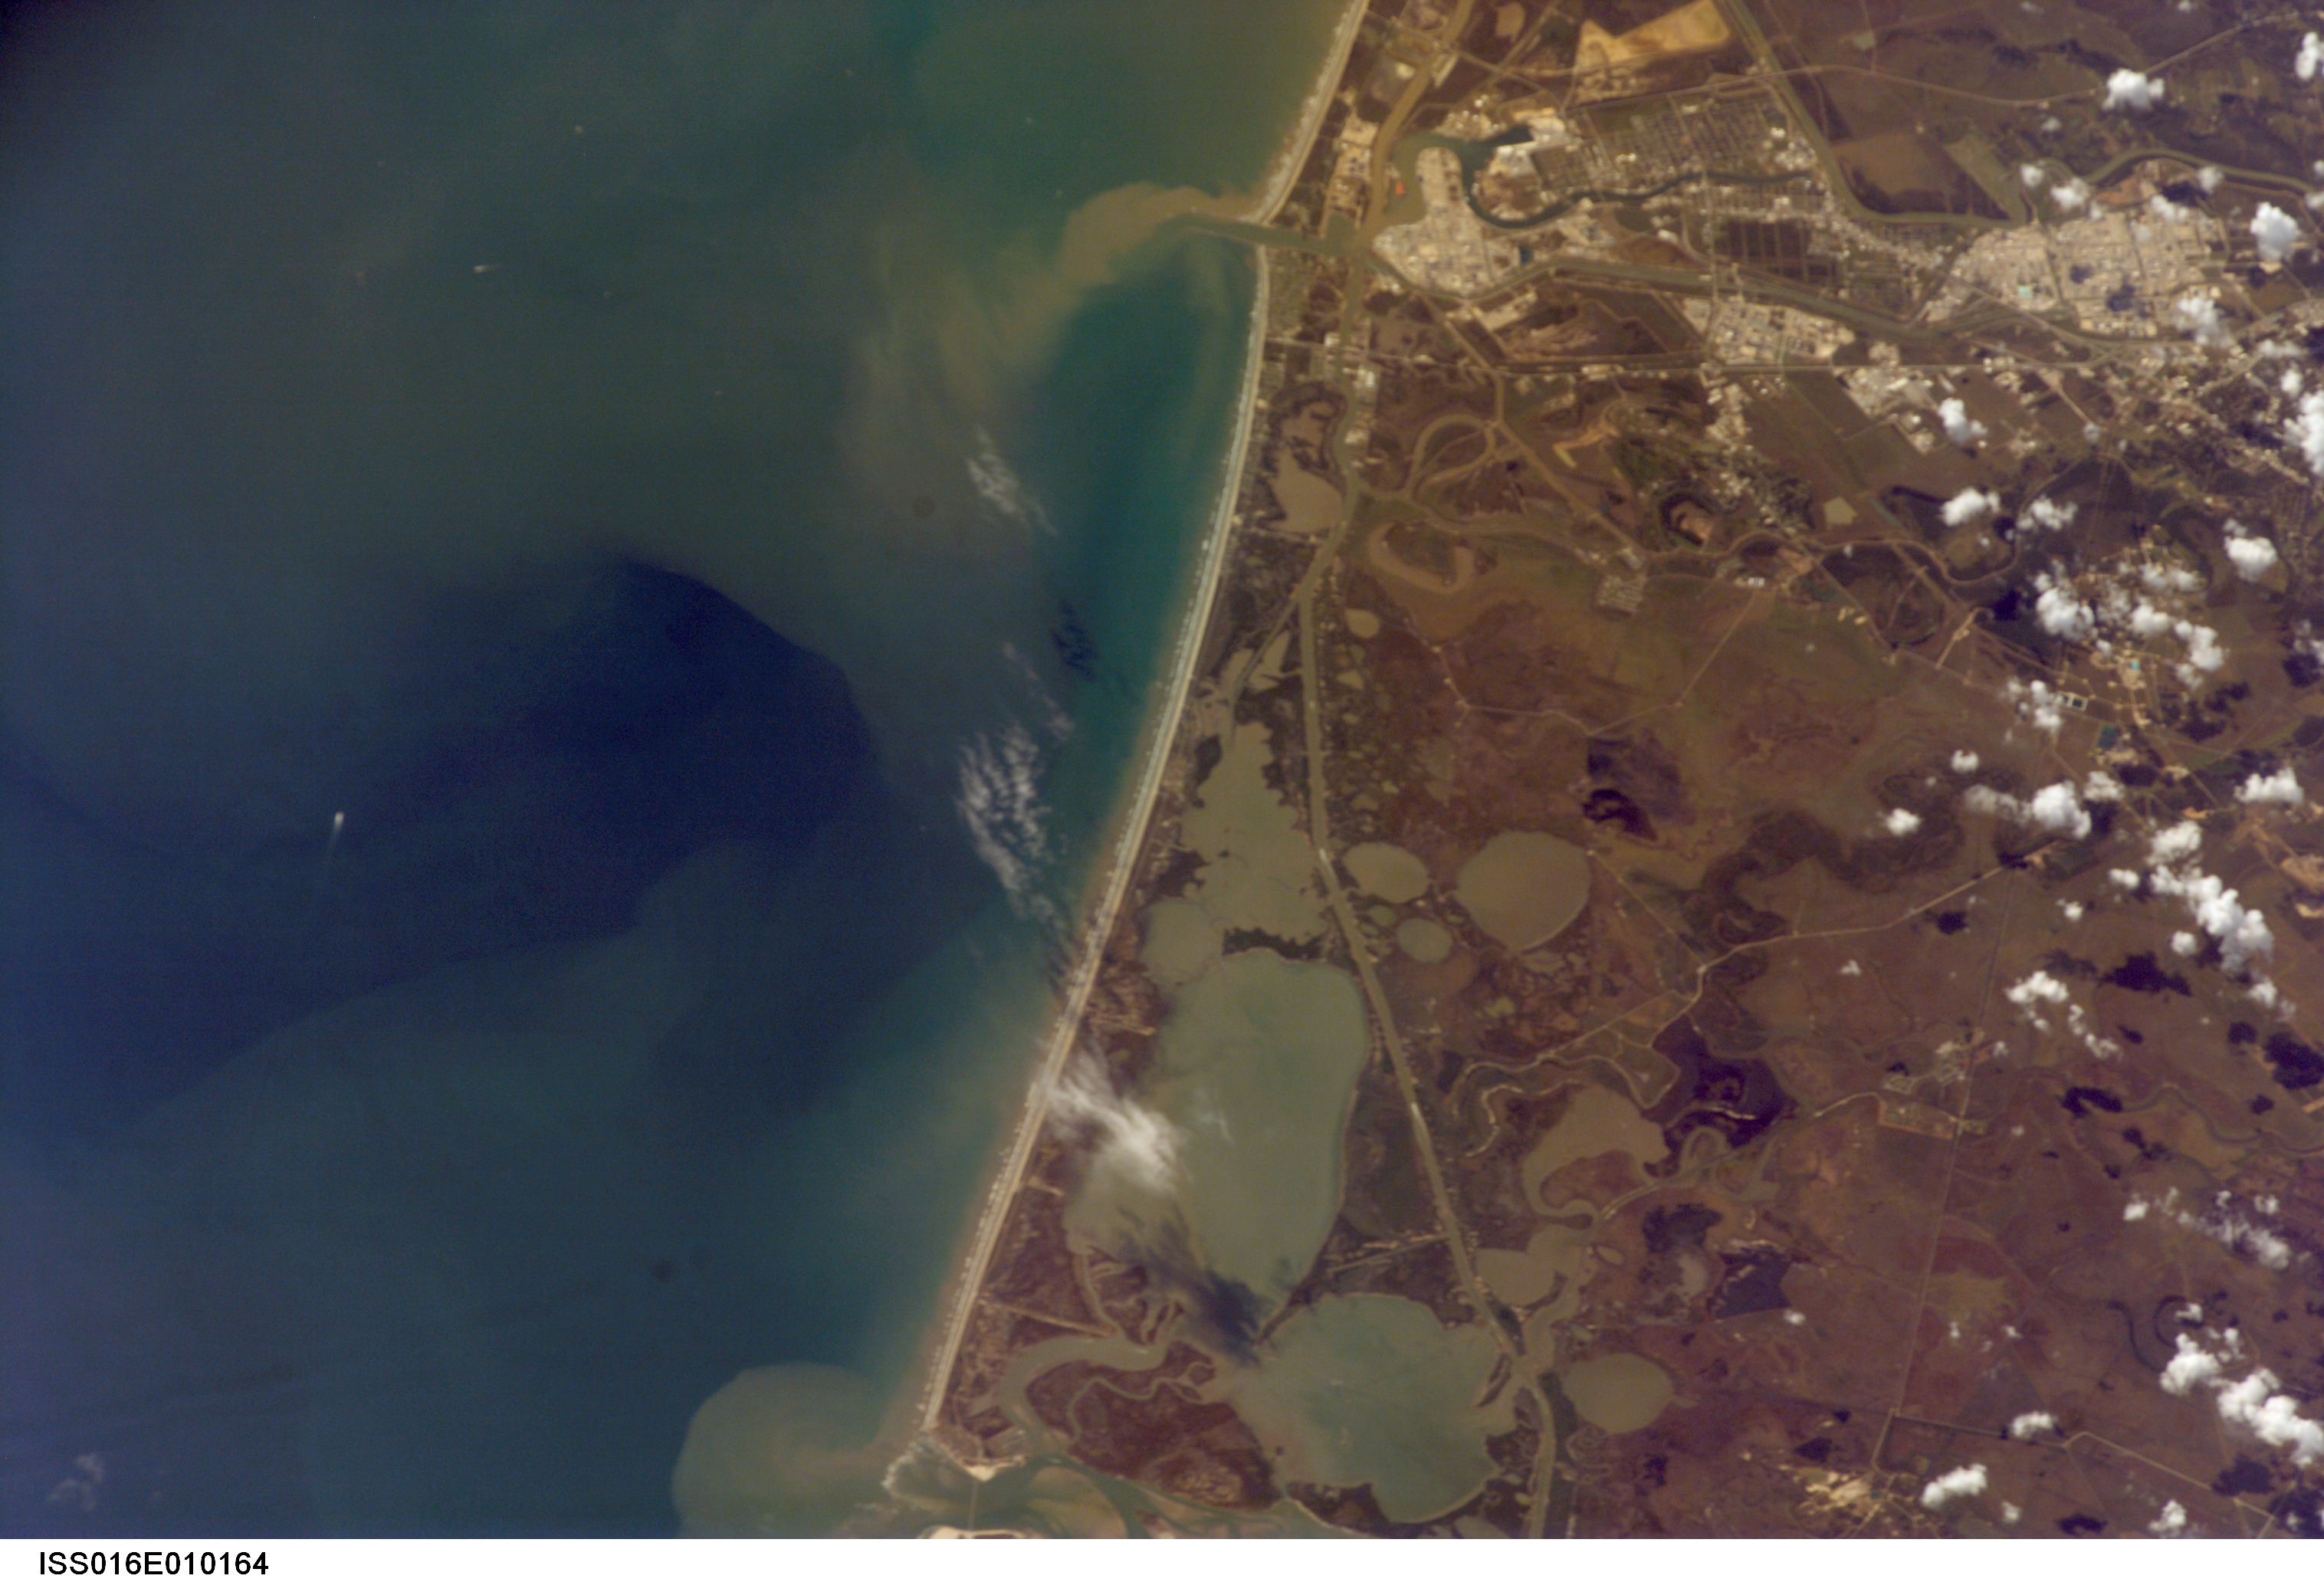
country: USA-TEXAS
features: FREEPORT, SURFSIDE BEACH
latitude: 29.0
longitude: -95.2
